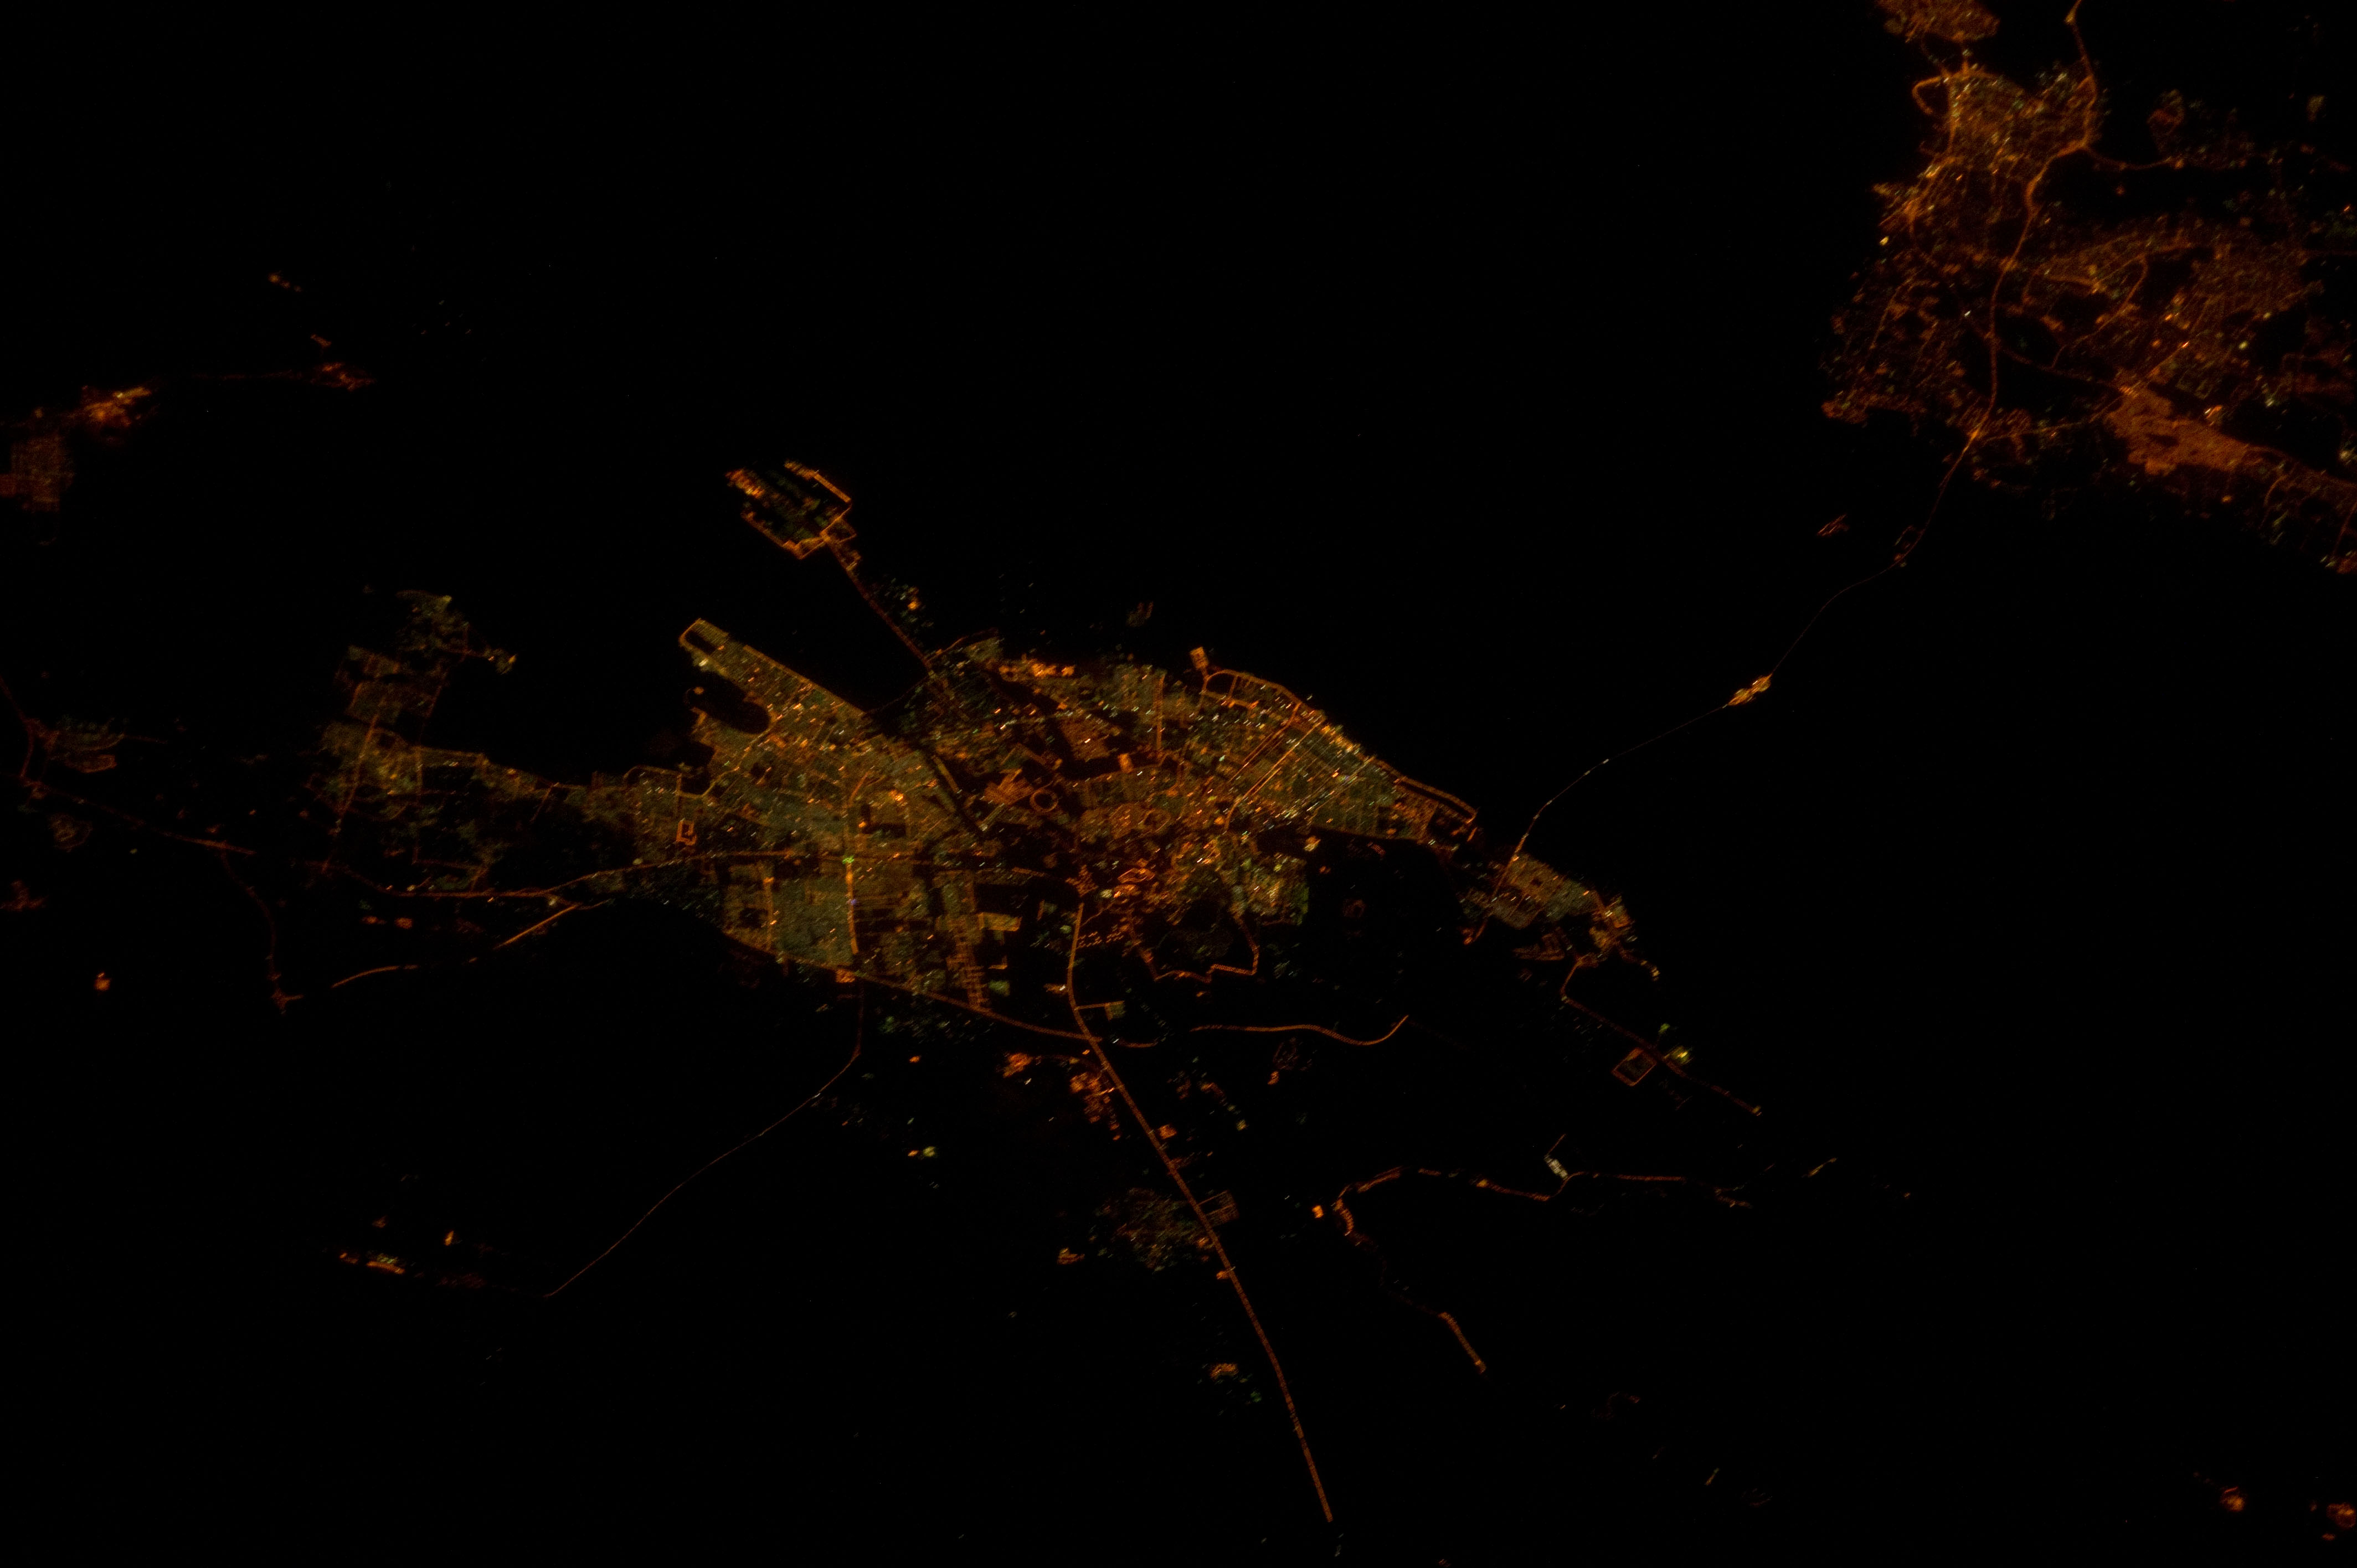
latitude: 26.4
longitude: 50.1
